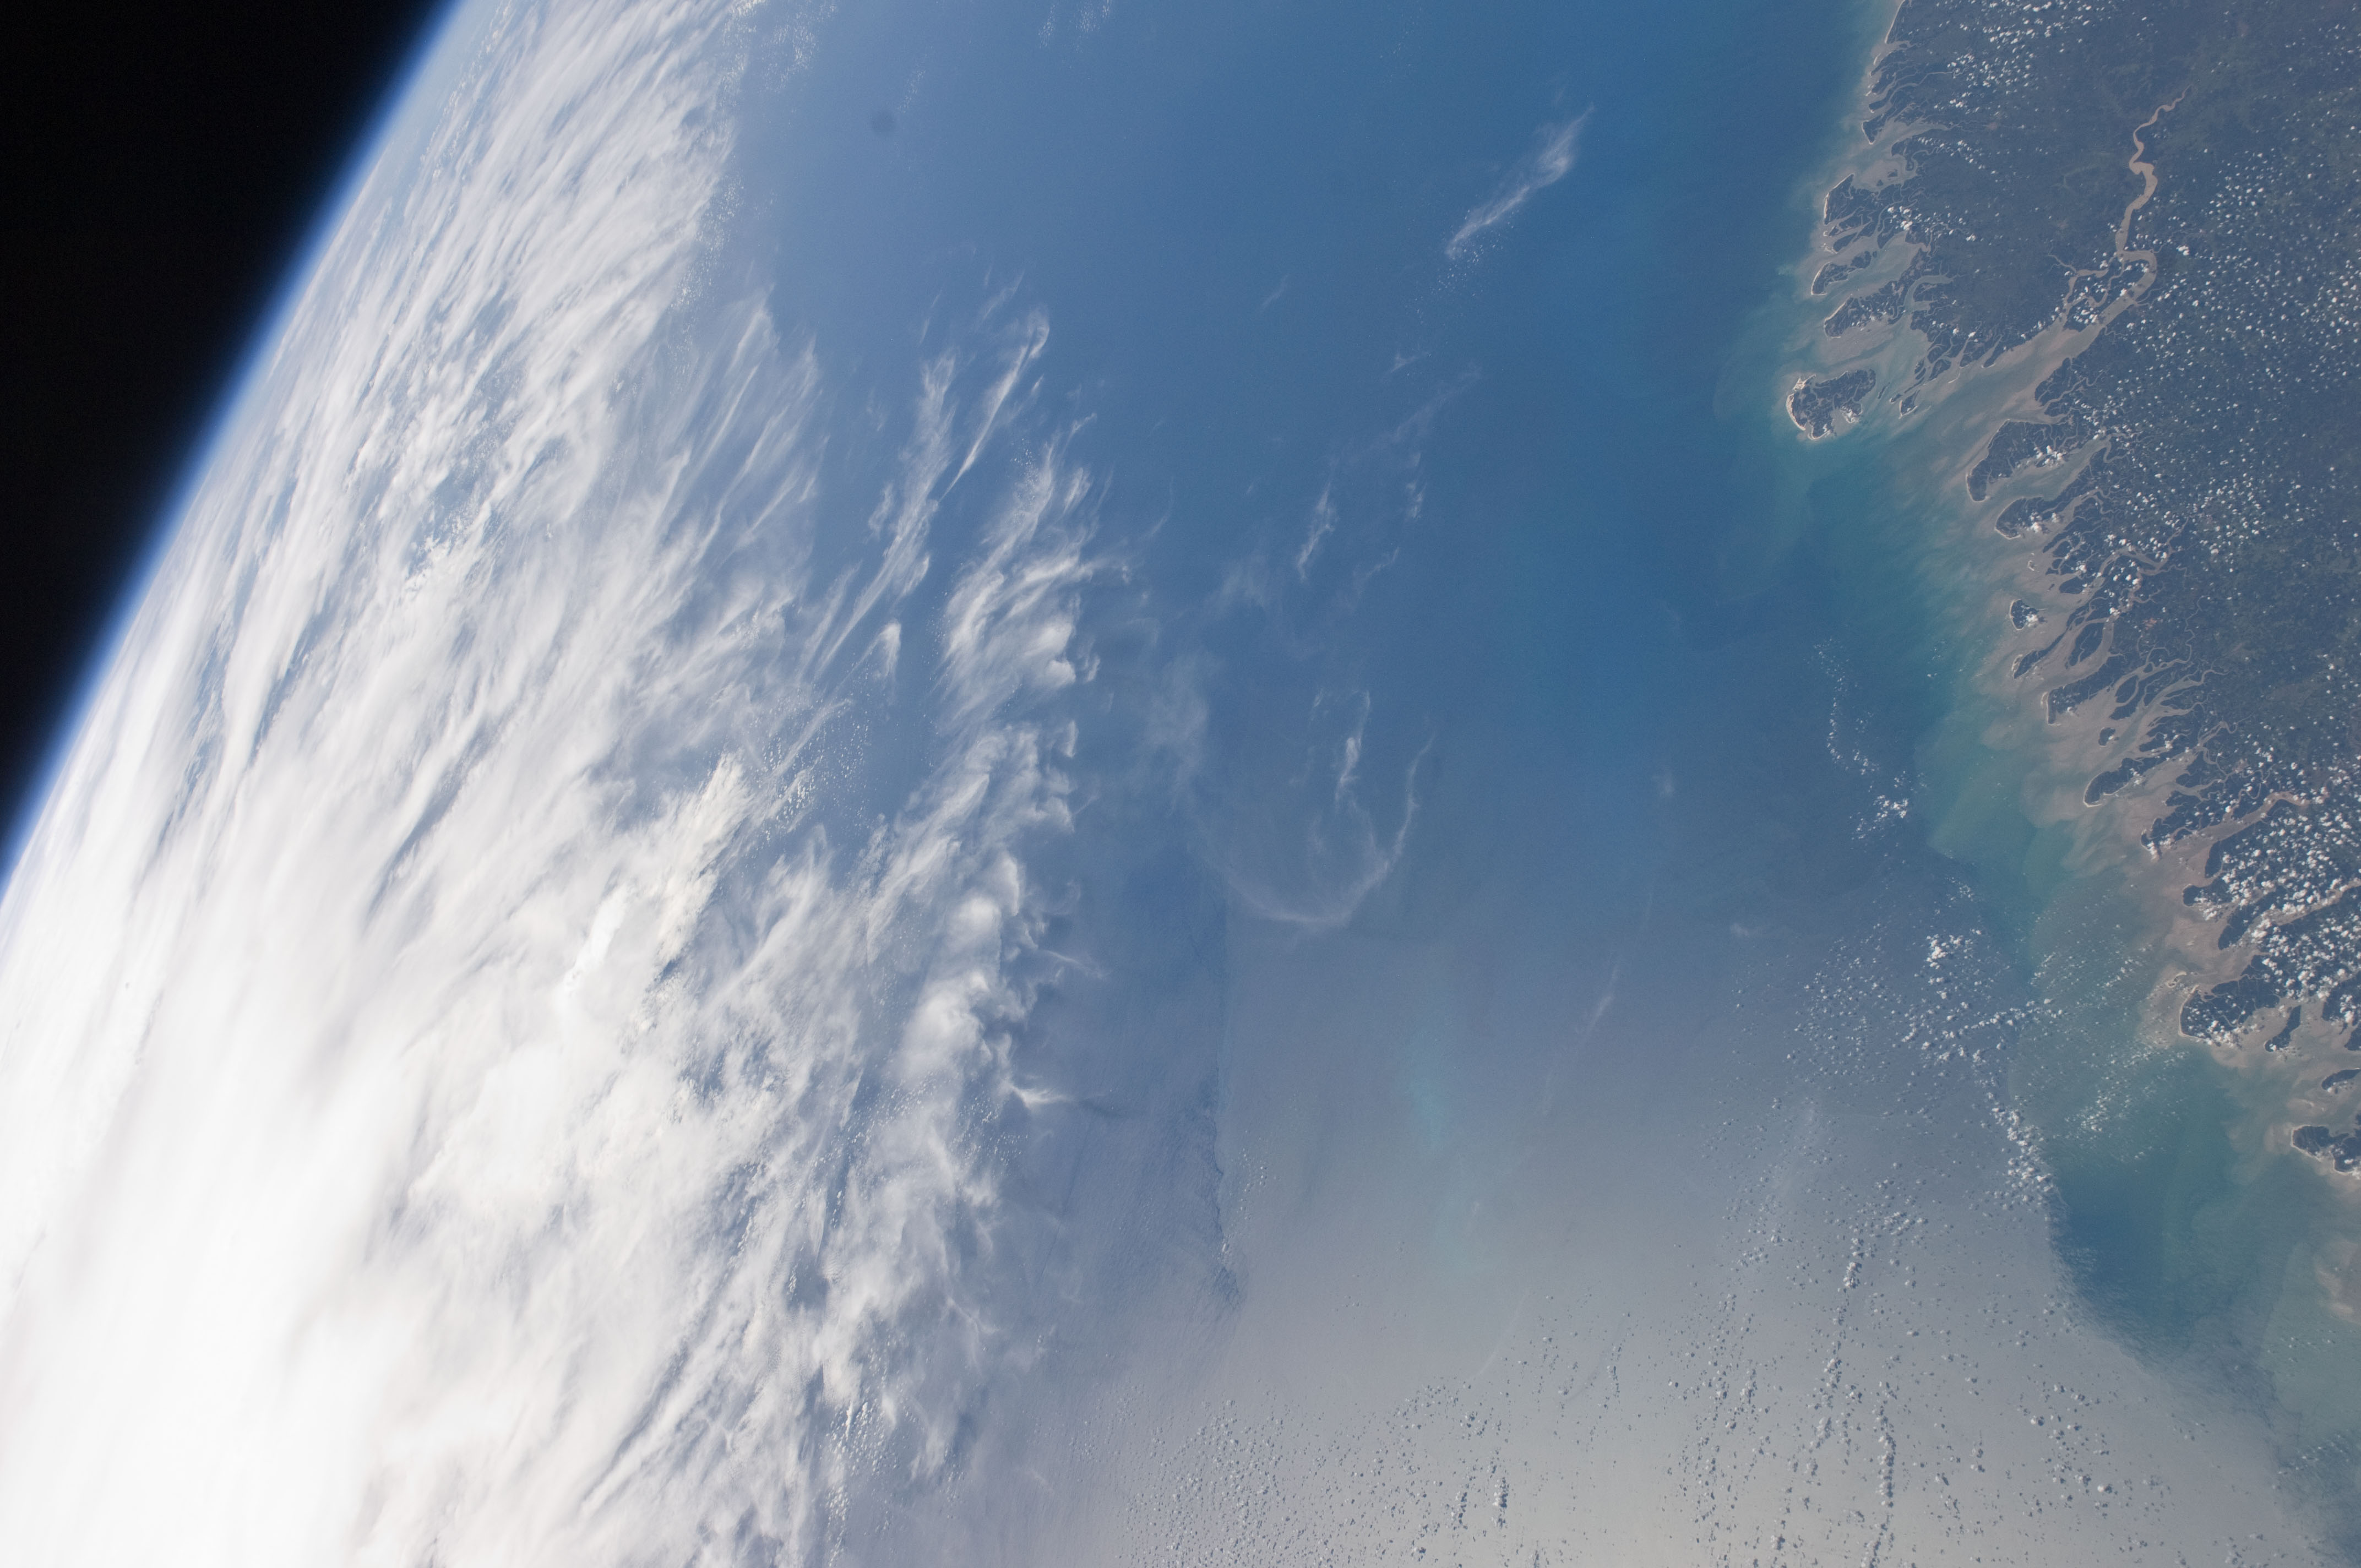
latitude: -0.5
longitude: -44.0
